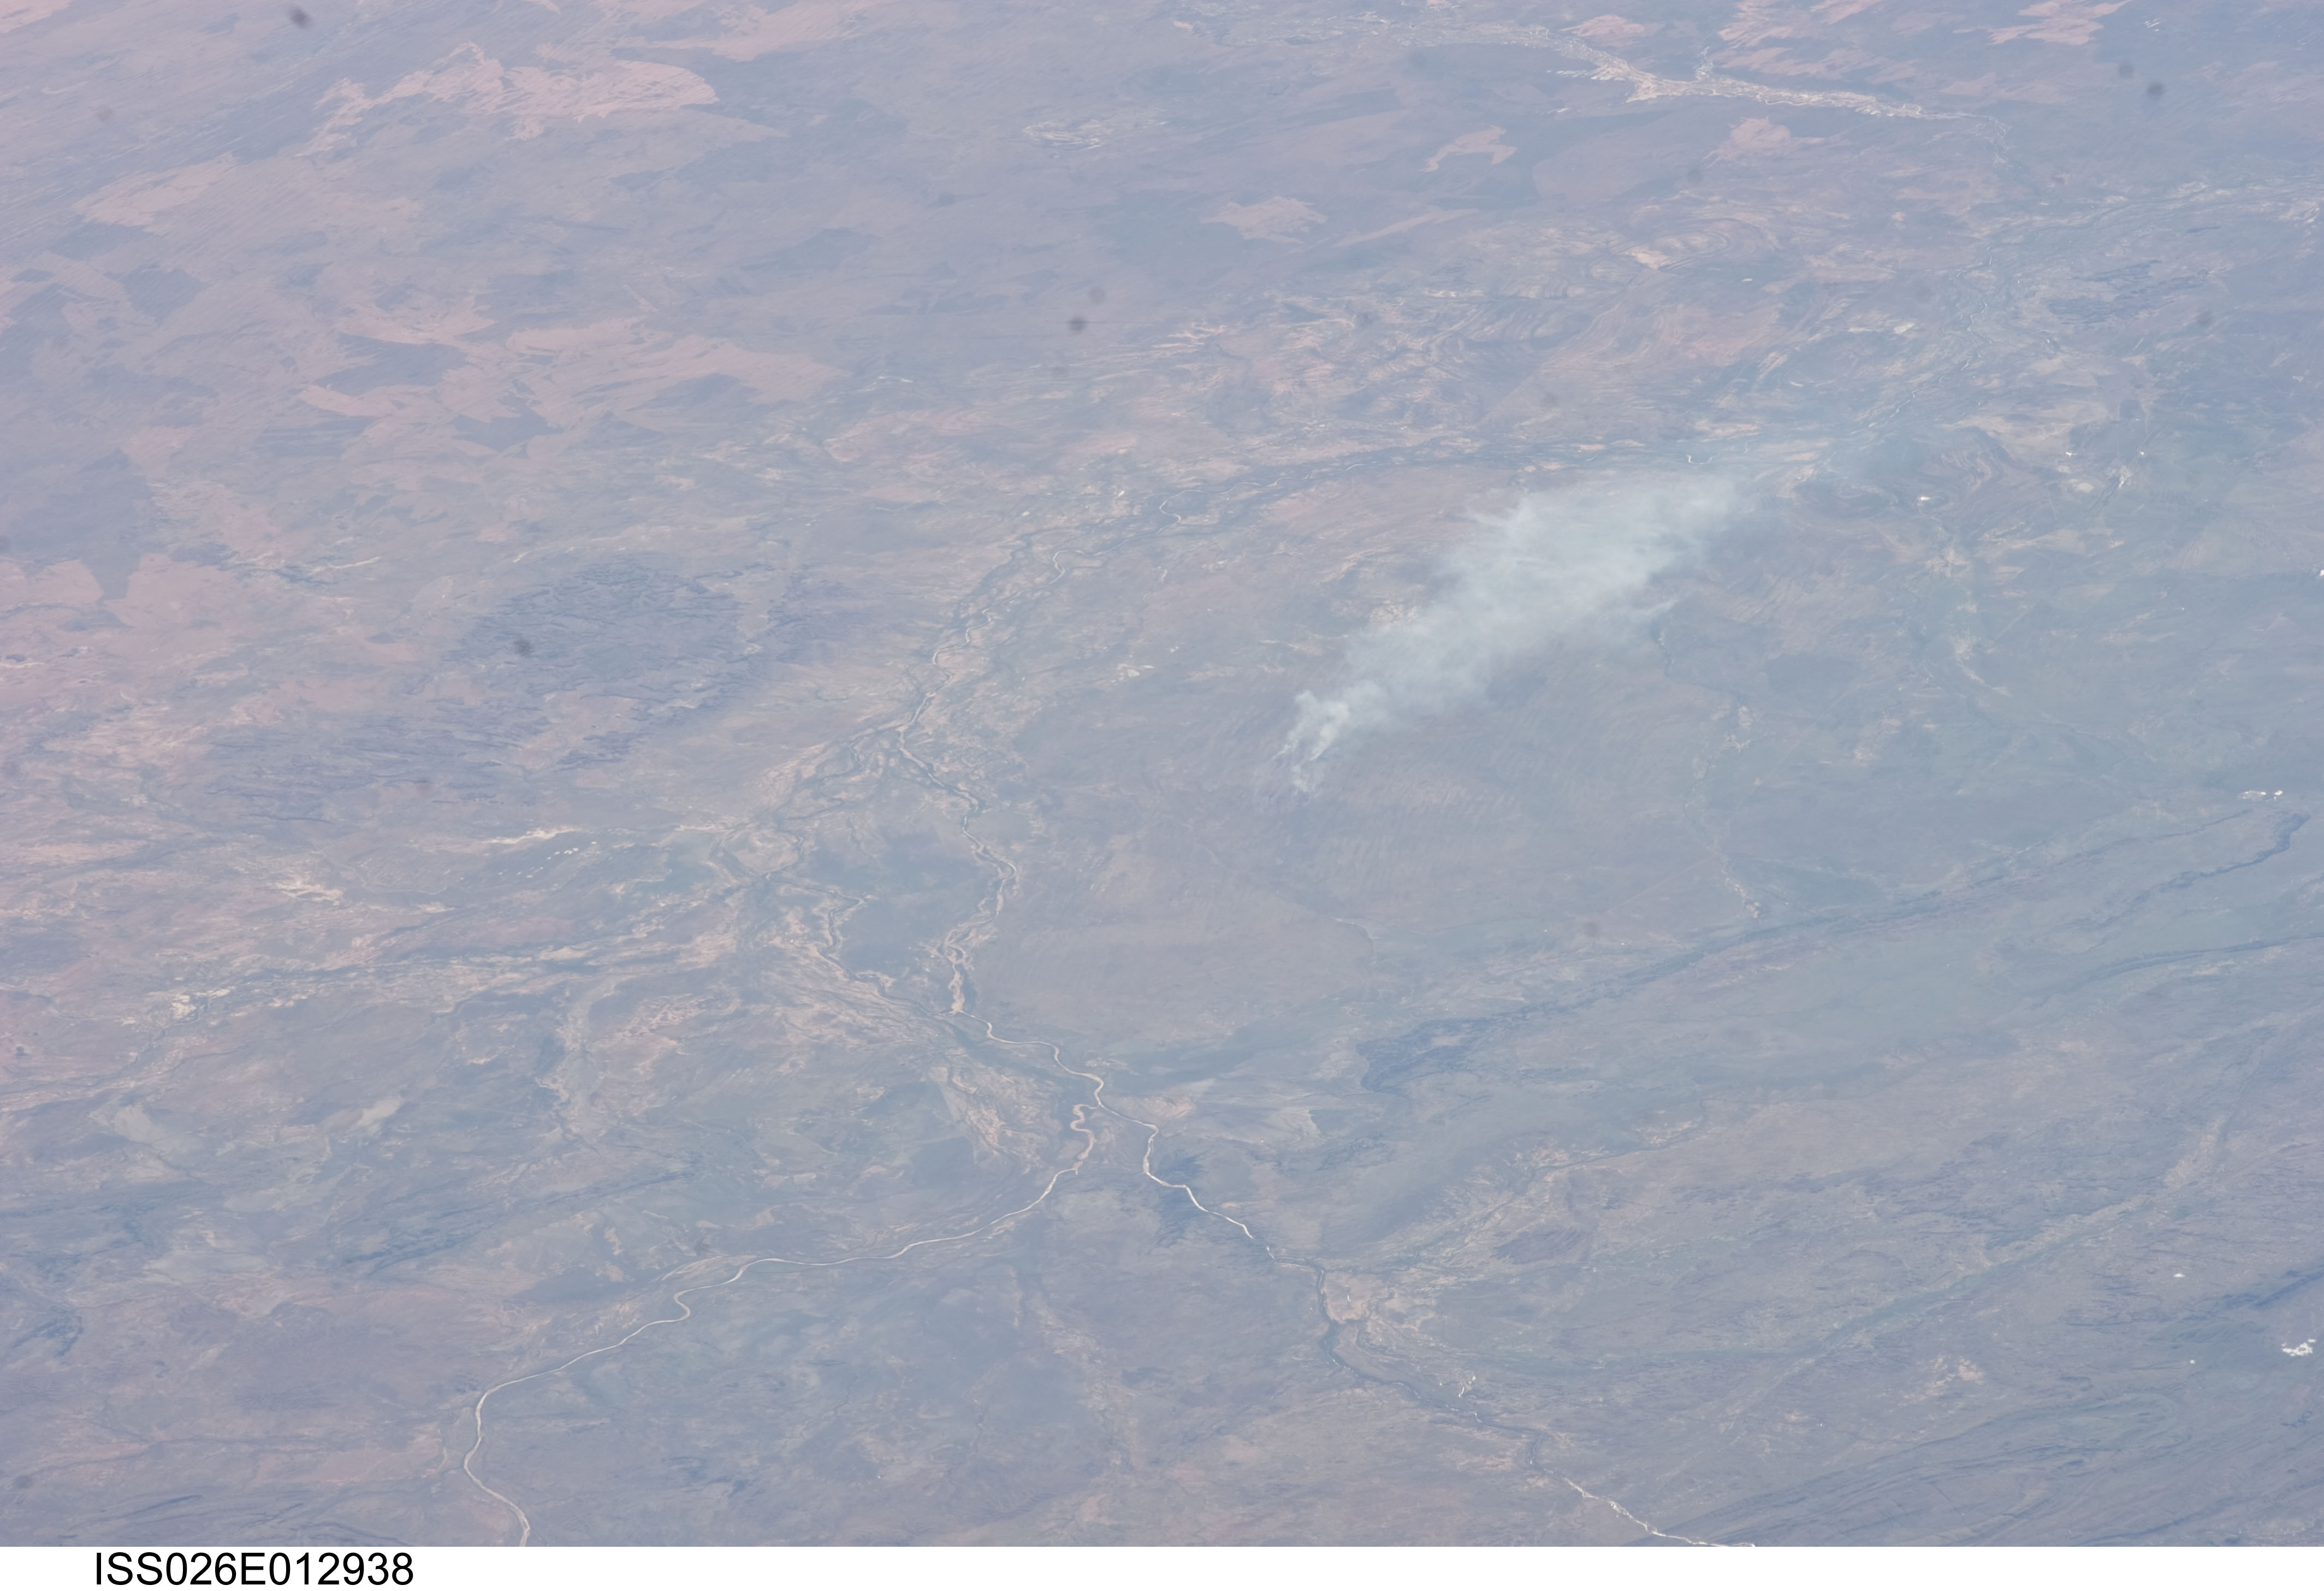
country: AUSTRALIA-WA
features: FITZROY RIVER VALLEY, SMOKE PLUME, HILLS, FOREST
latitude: -18.3
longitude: 125.2
